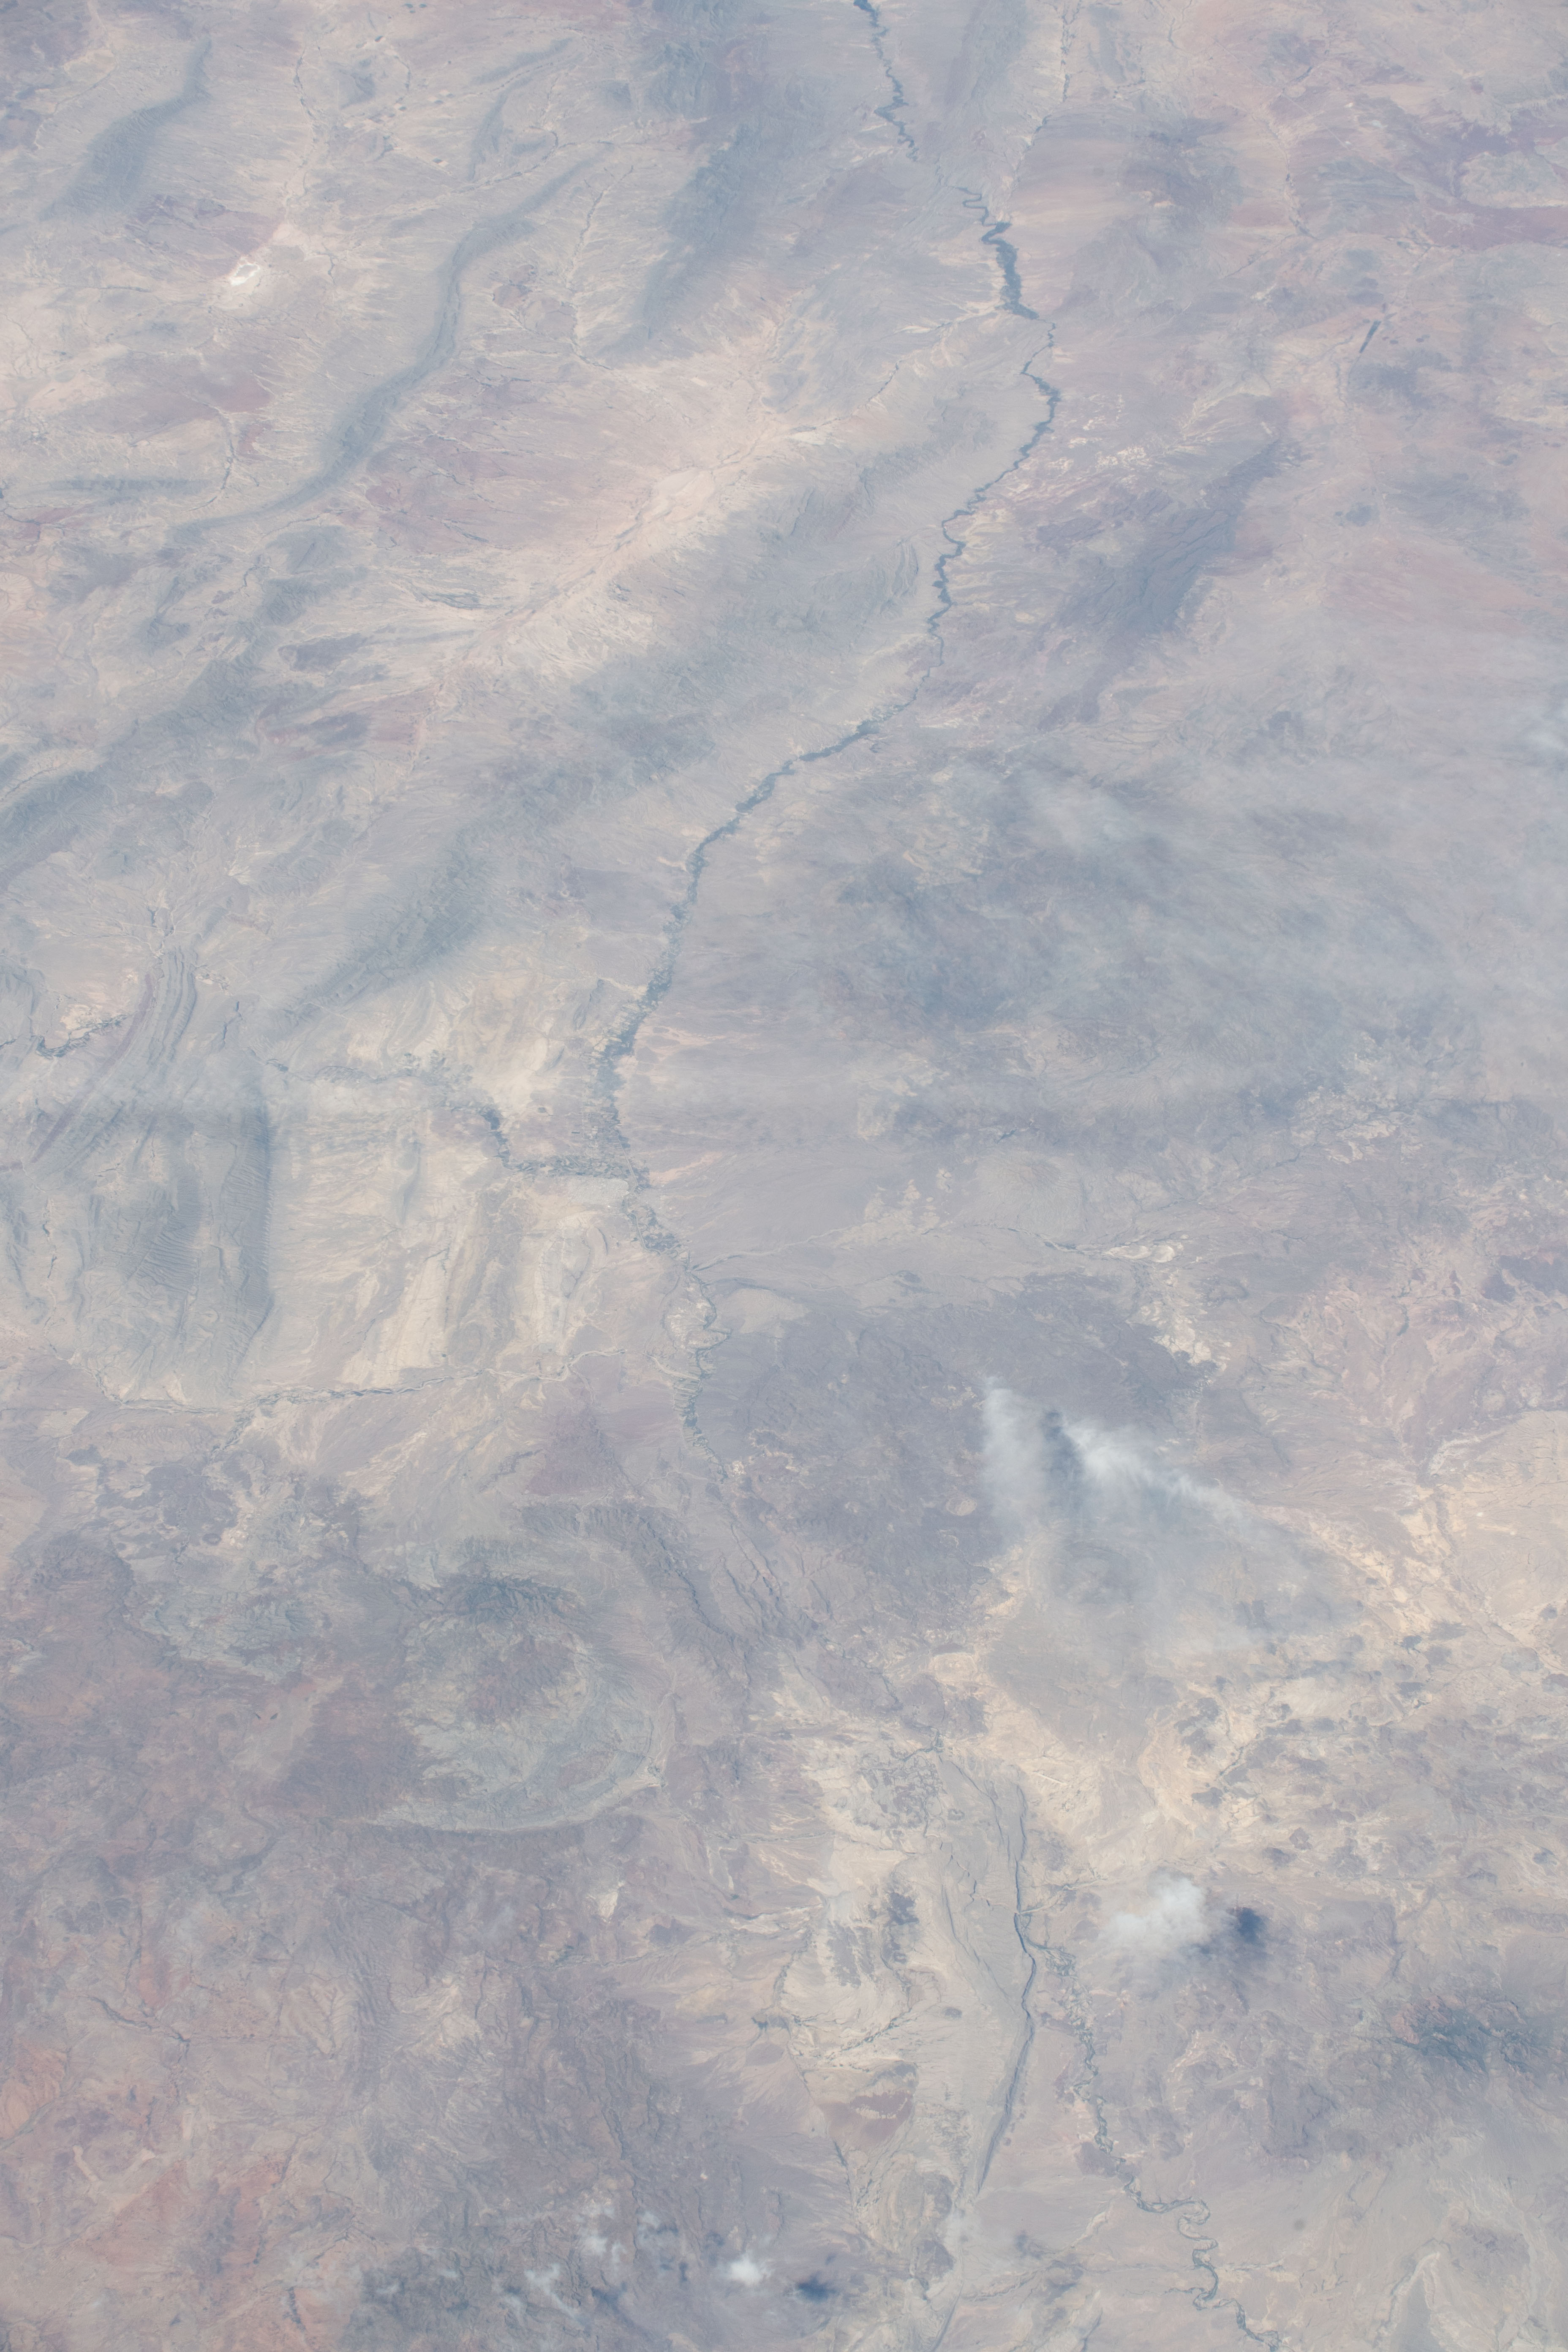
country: USA-TEXAS
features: BIG BEND NATIONAL PARK, TEXAS, MEXICO, RIO GRANDE
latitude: 29.6
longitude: -104.3
